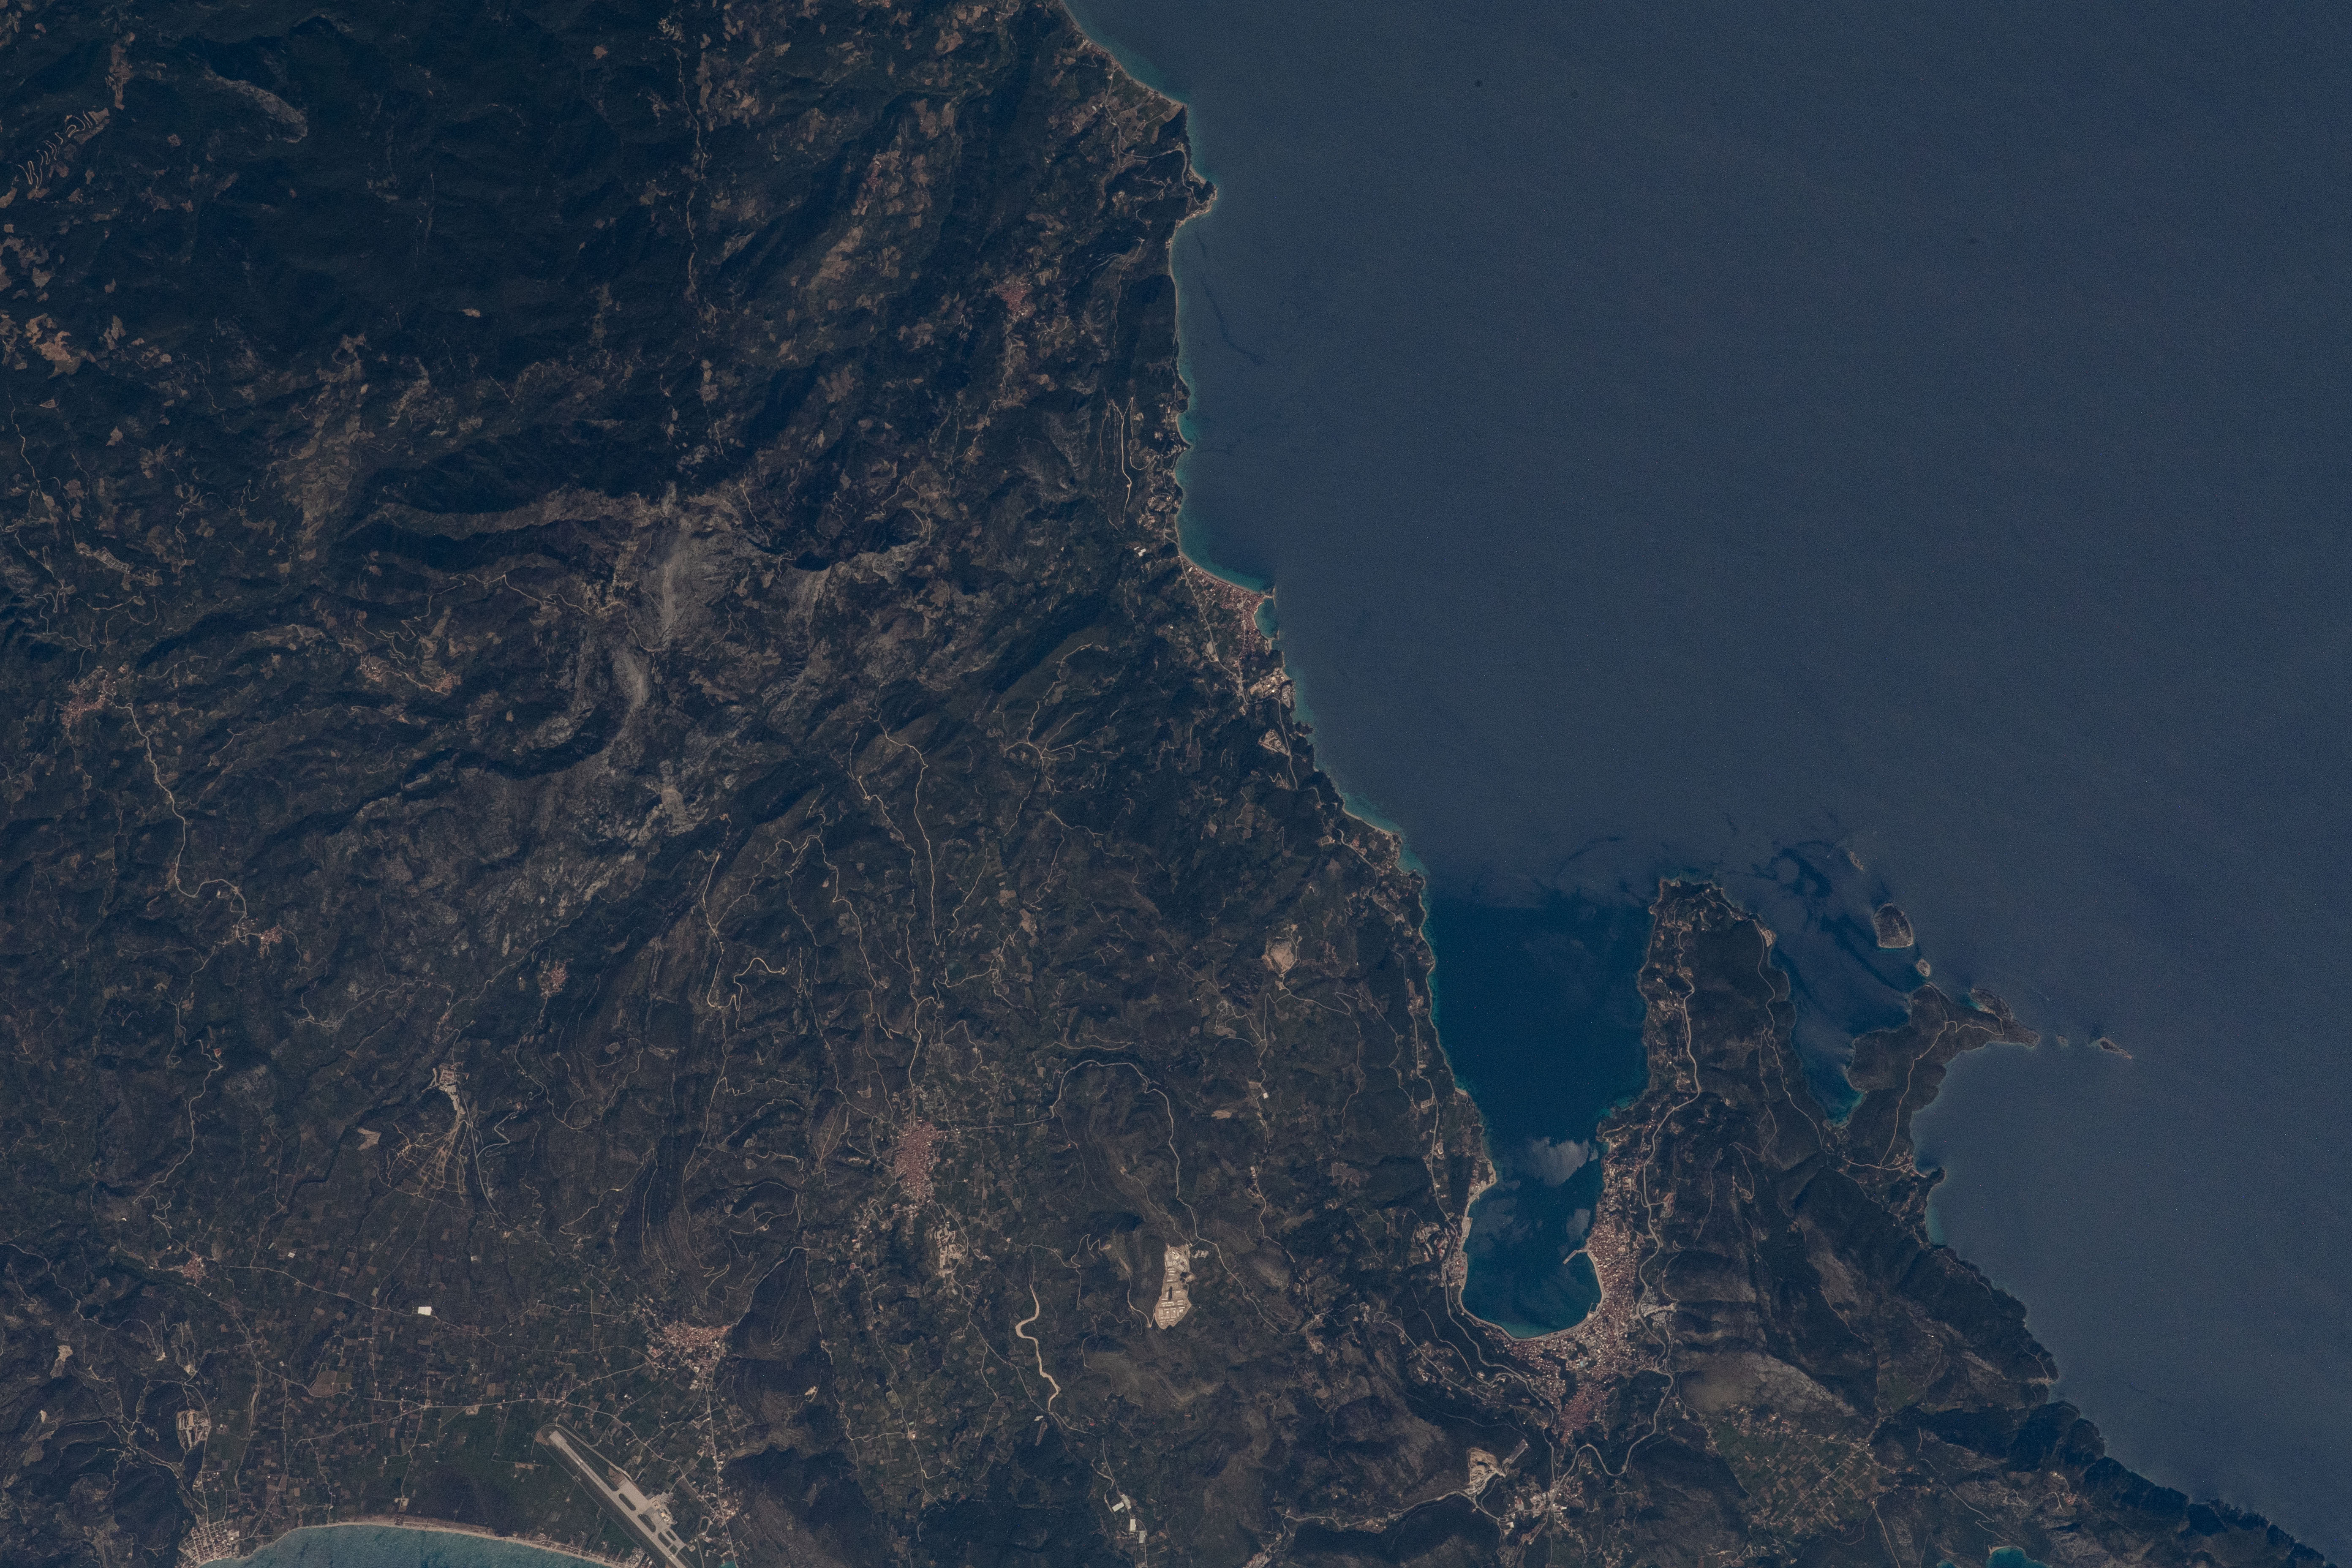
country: GREECE
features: SAMOS, DIAPORTI, PALEOKASTRO
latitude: 37.8
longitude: 26.9
